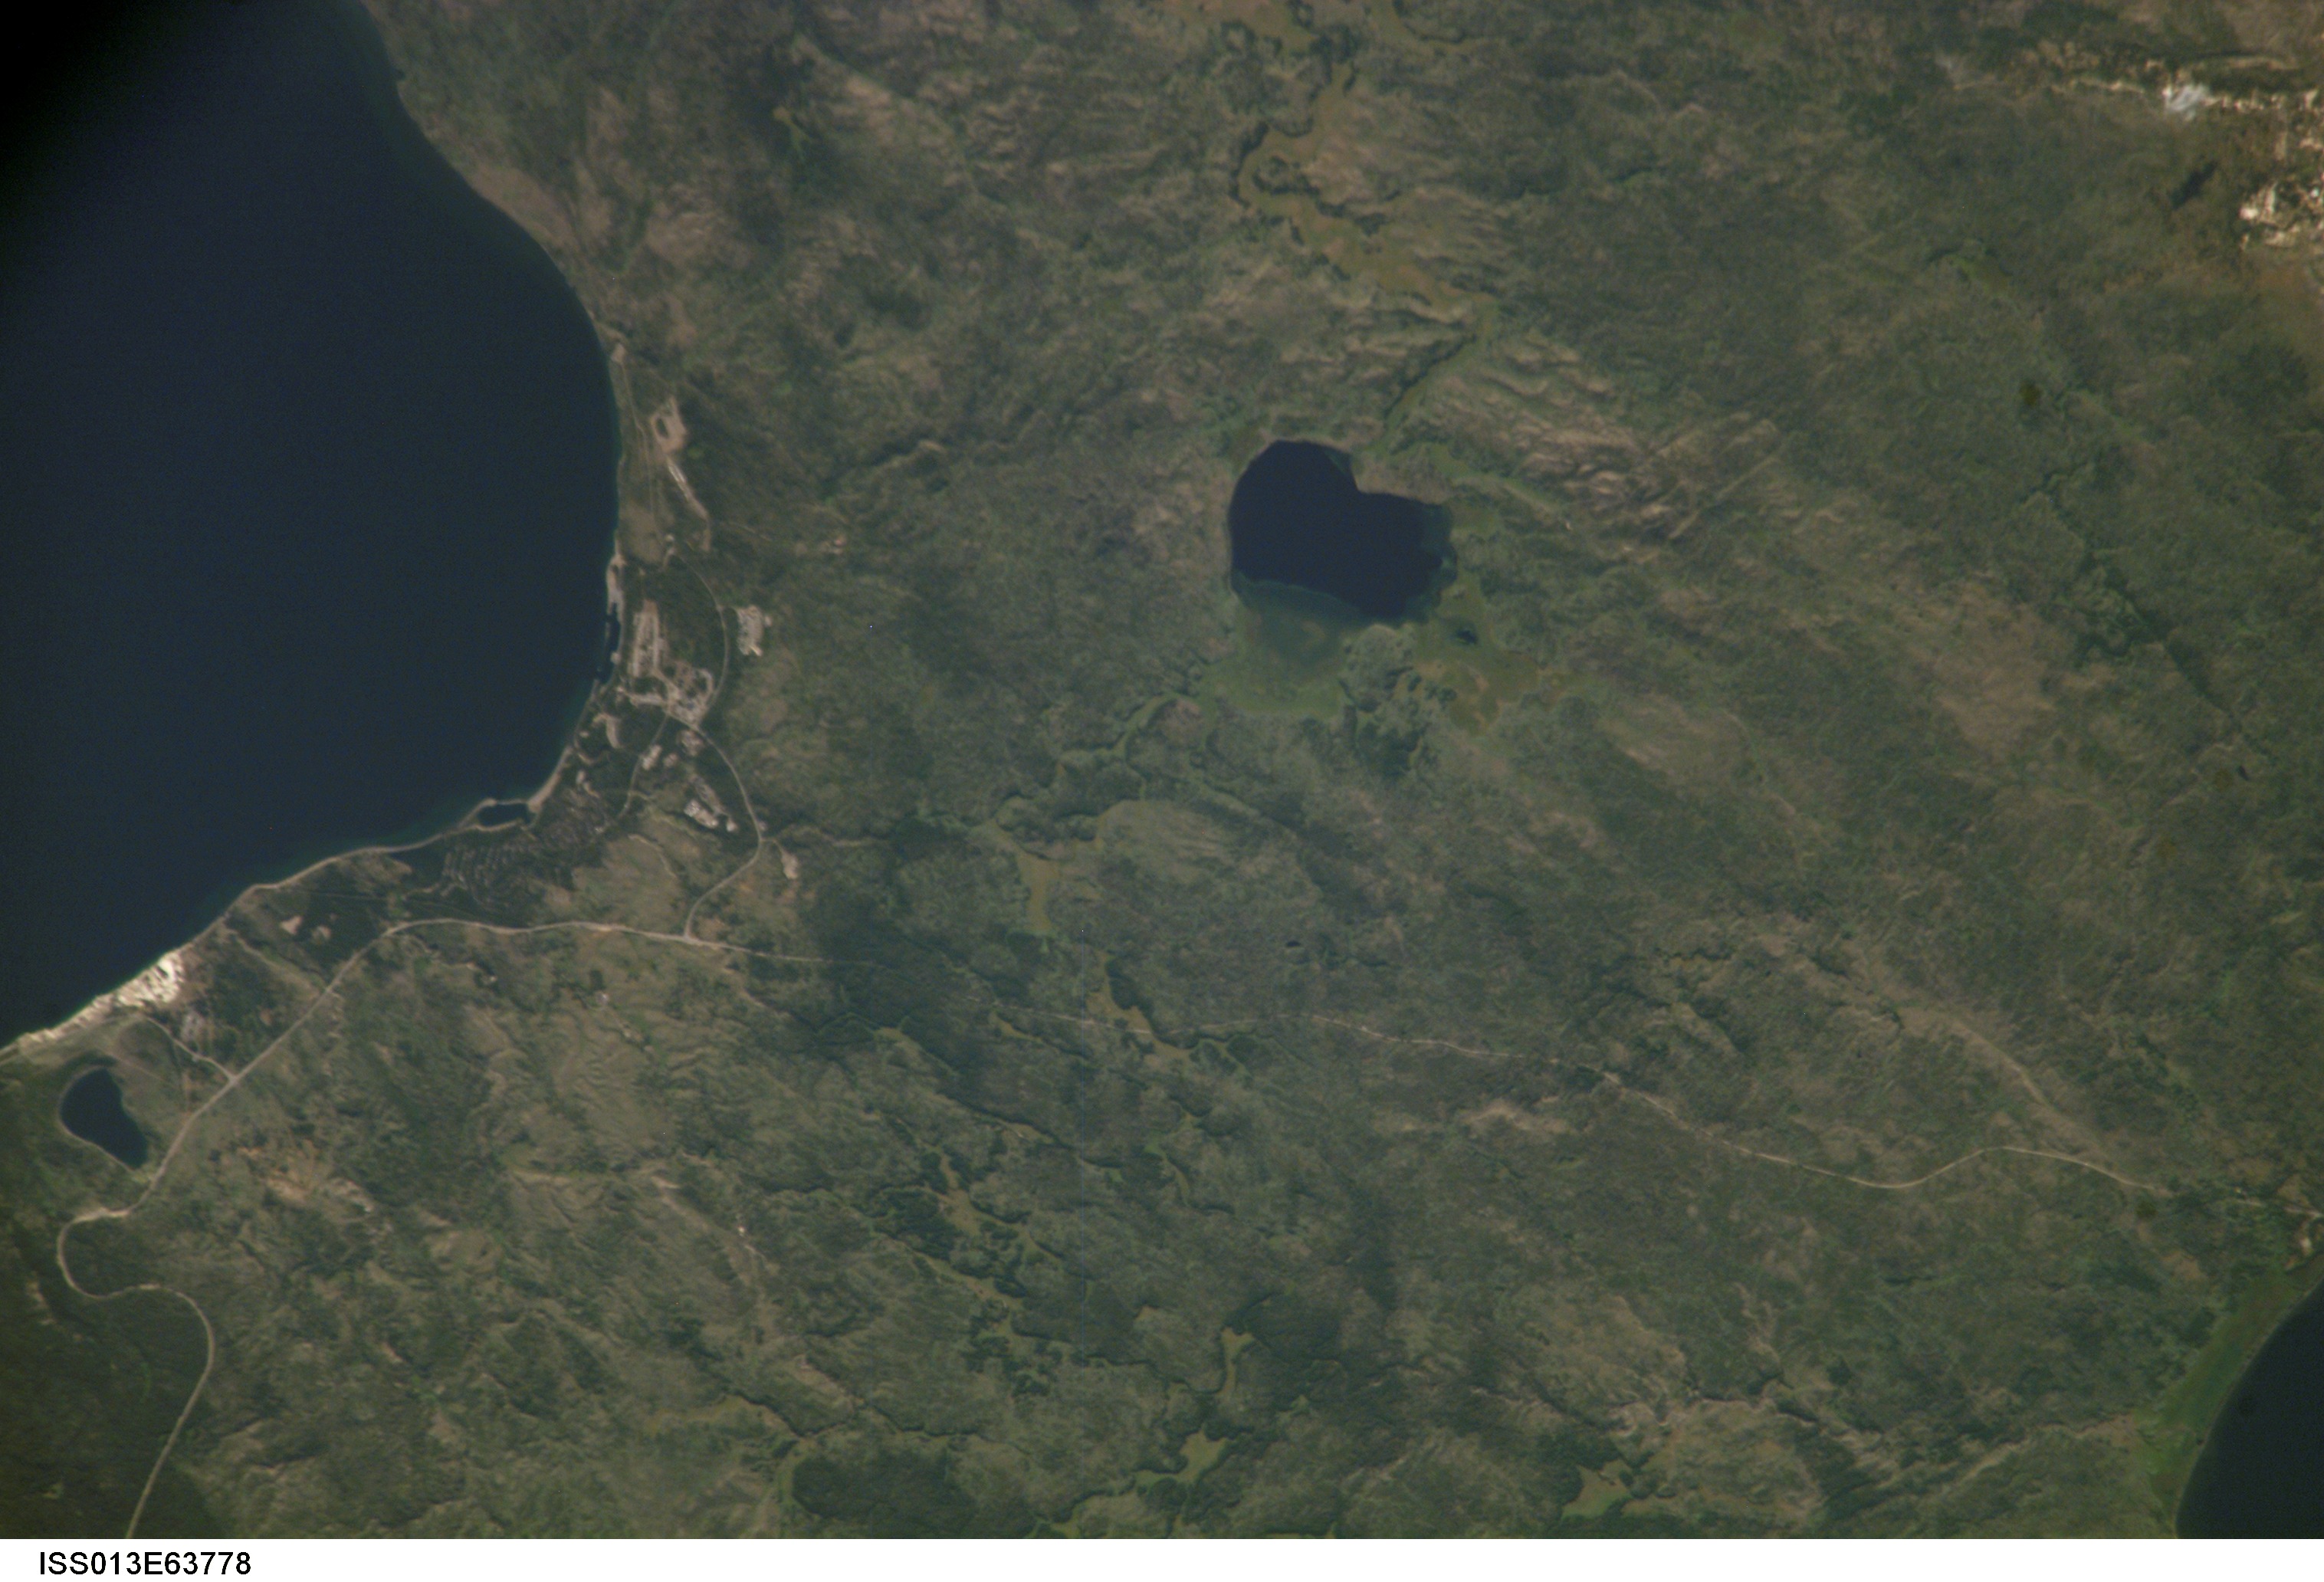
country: USA-WYOMING
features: WEST THUMB, RIDDLE LAKE
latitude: 44.4
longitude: -110.5
